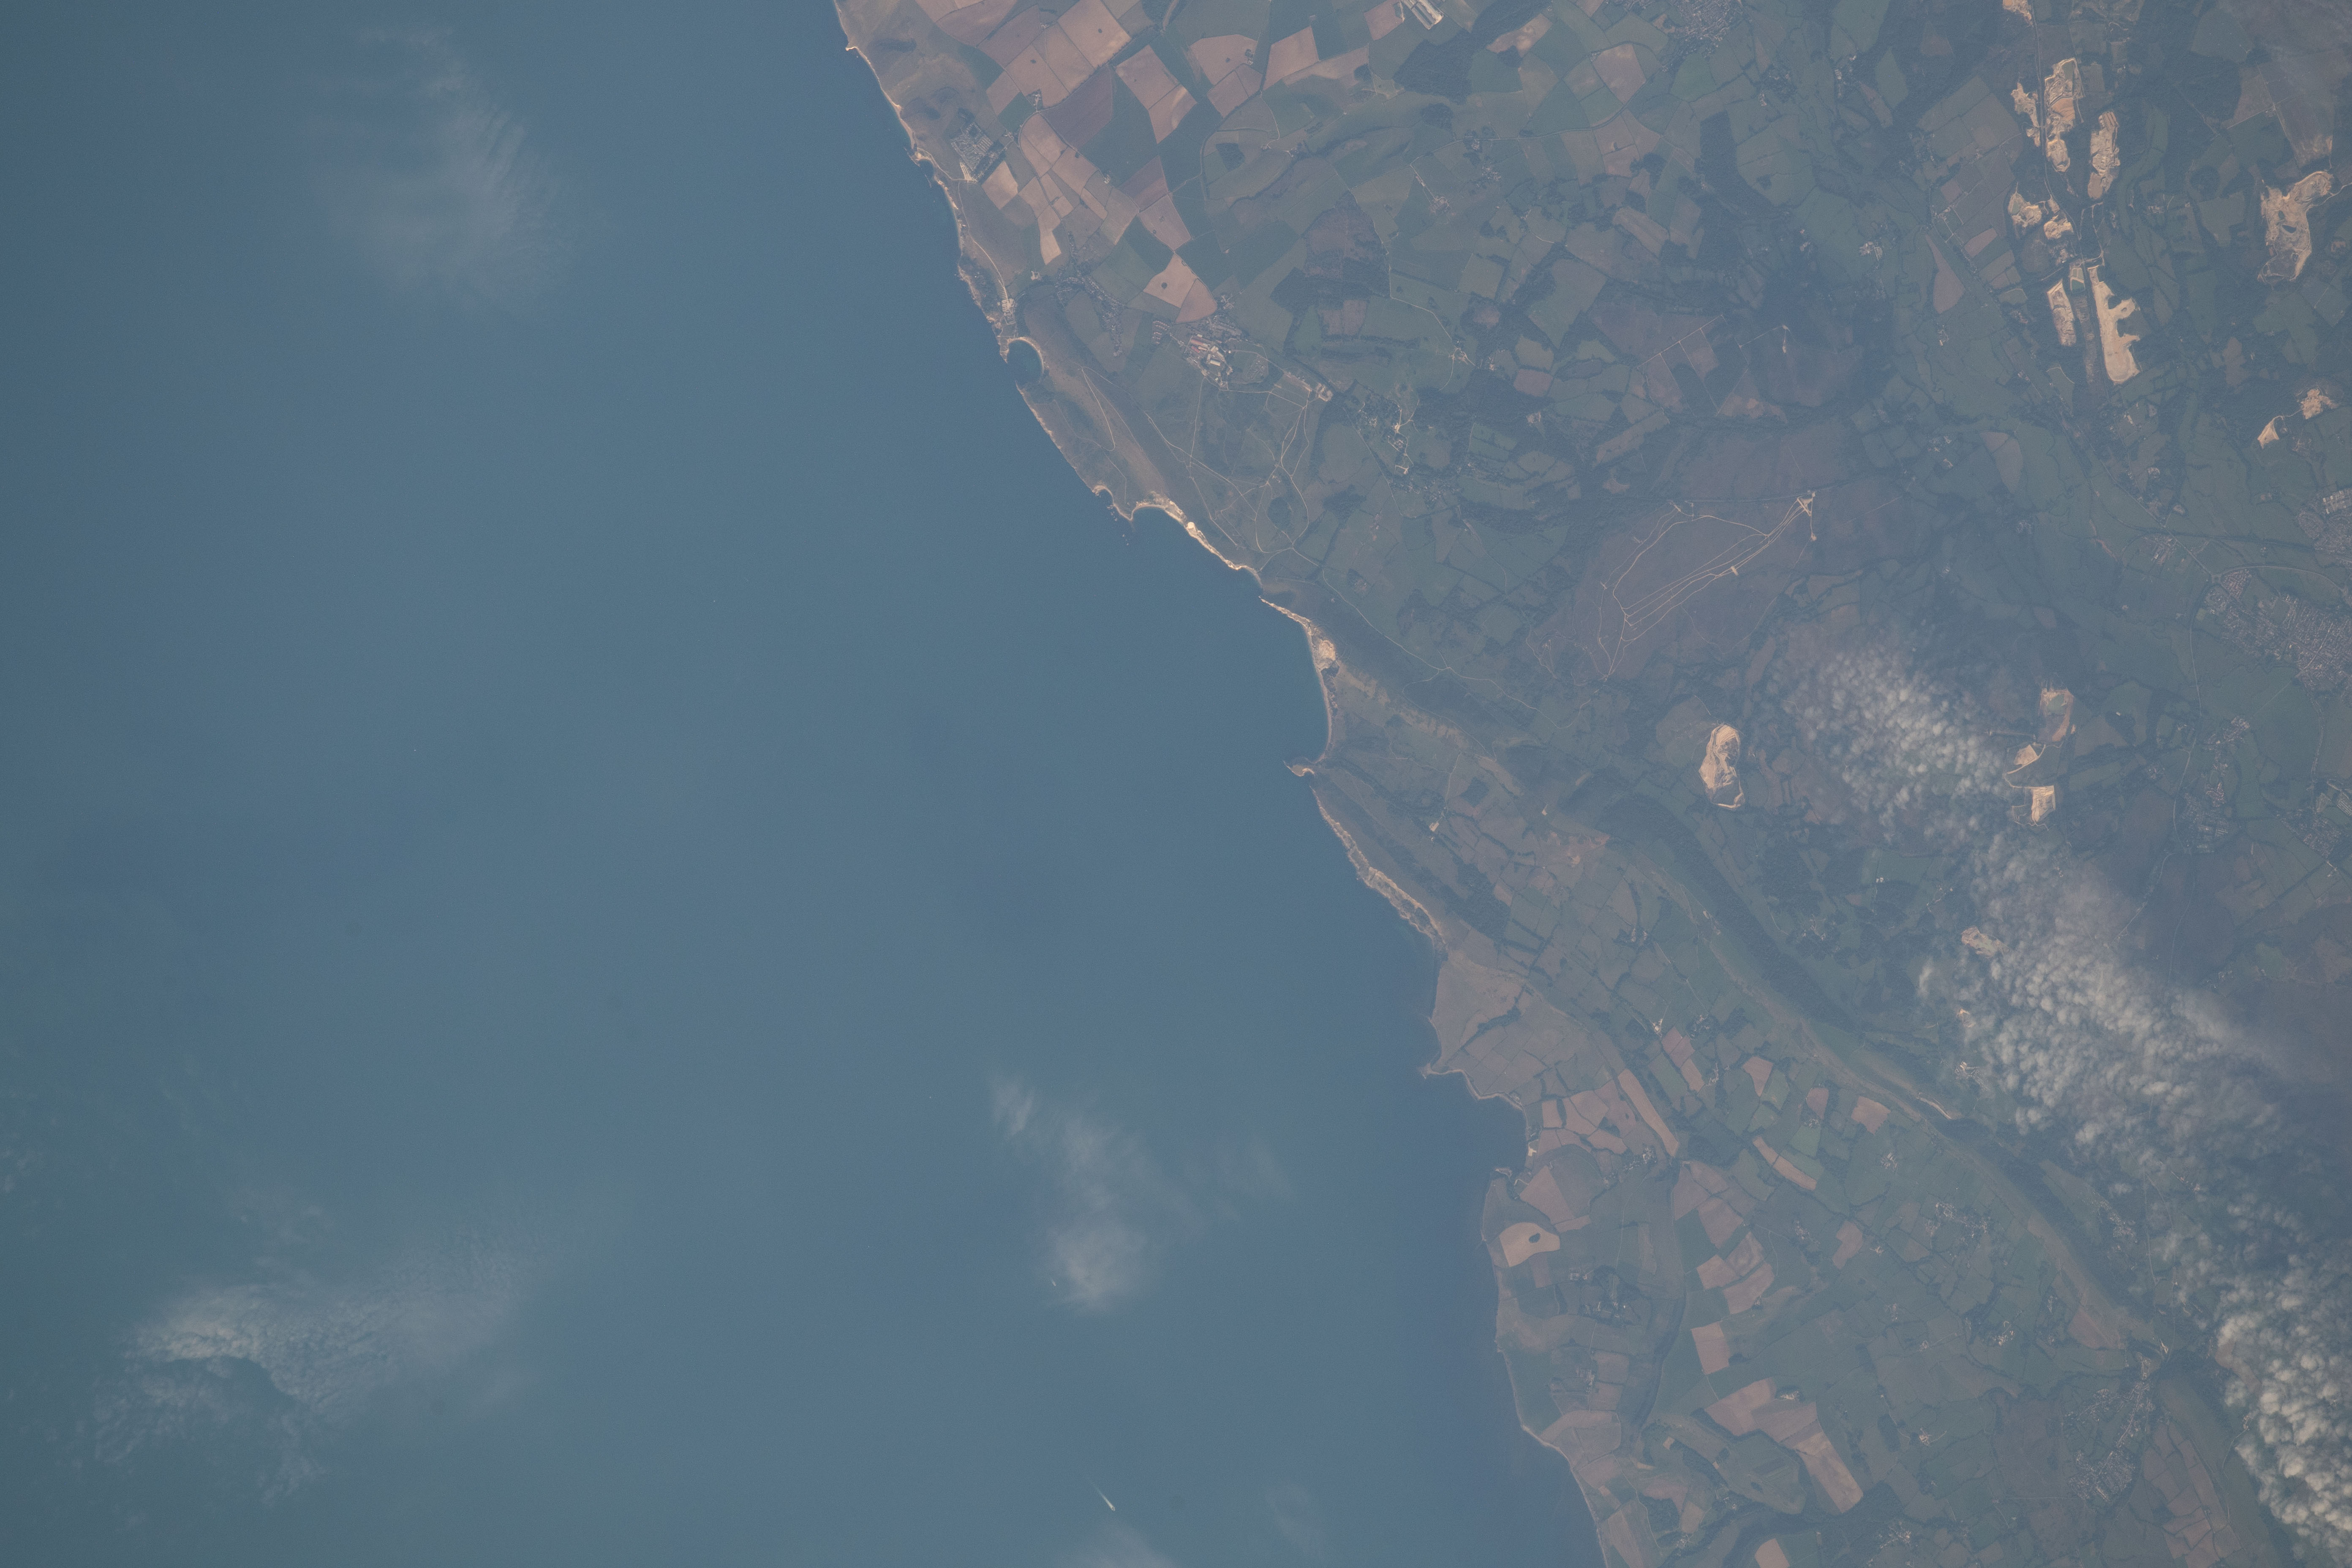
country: UK-ENGLAND
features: ENGLISH CHANNEL, WEYMOUTH BAY, ISLE OF PORTLAND
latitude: 50.6
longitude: -2.2
